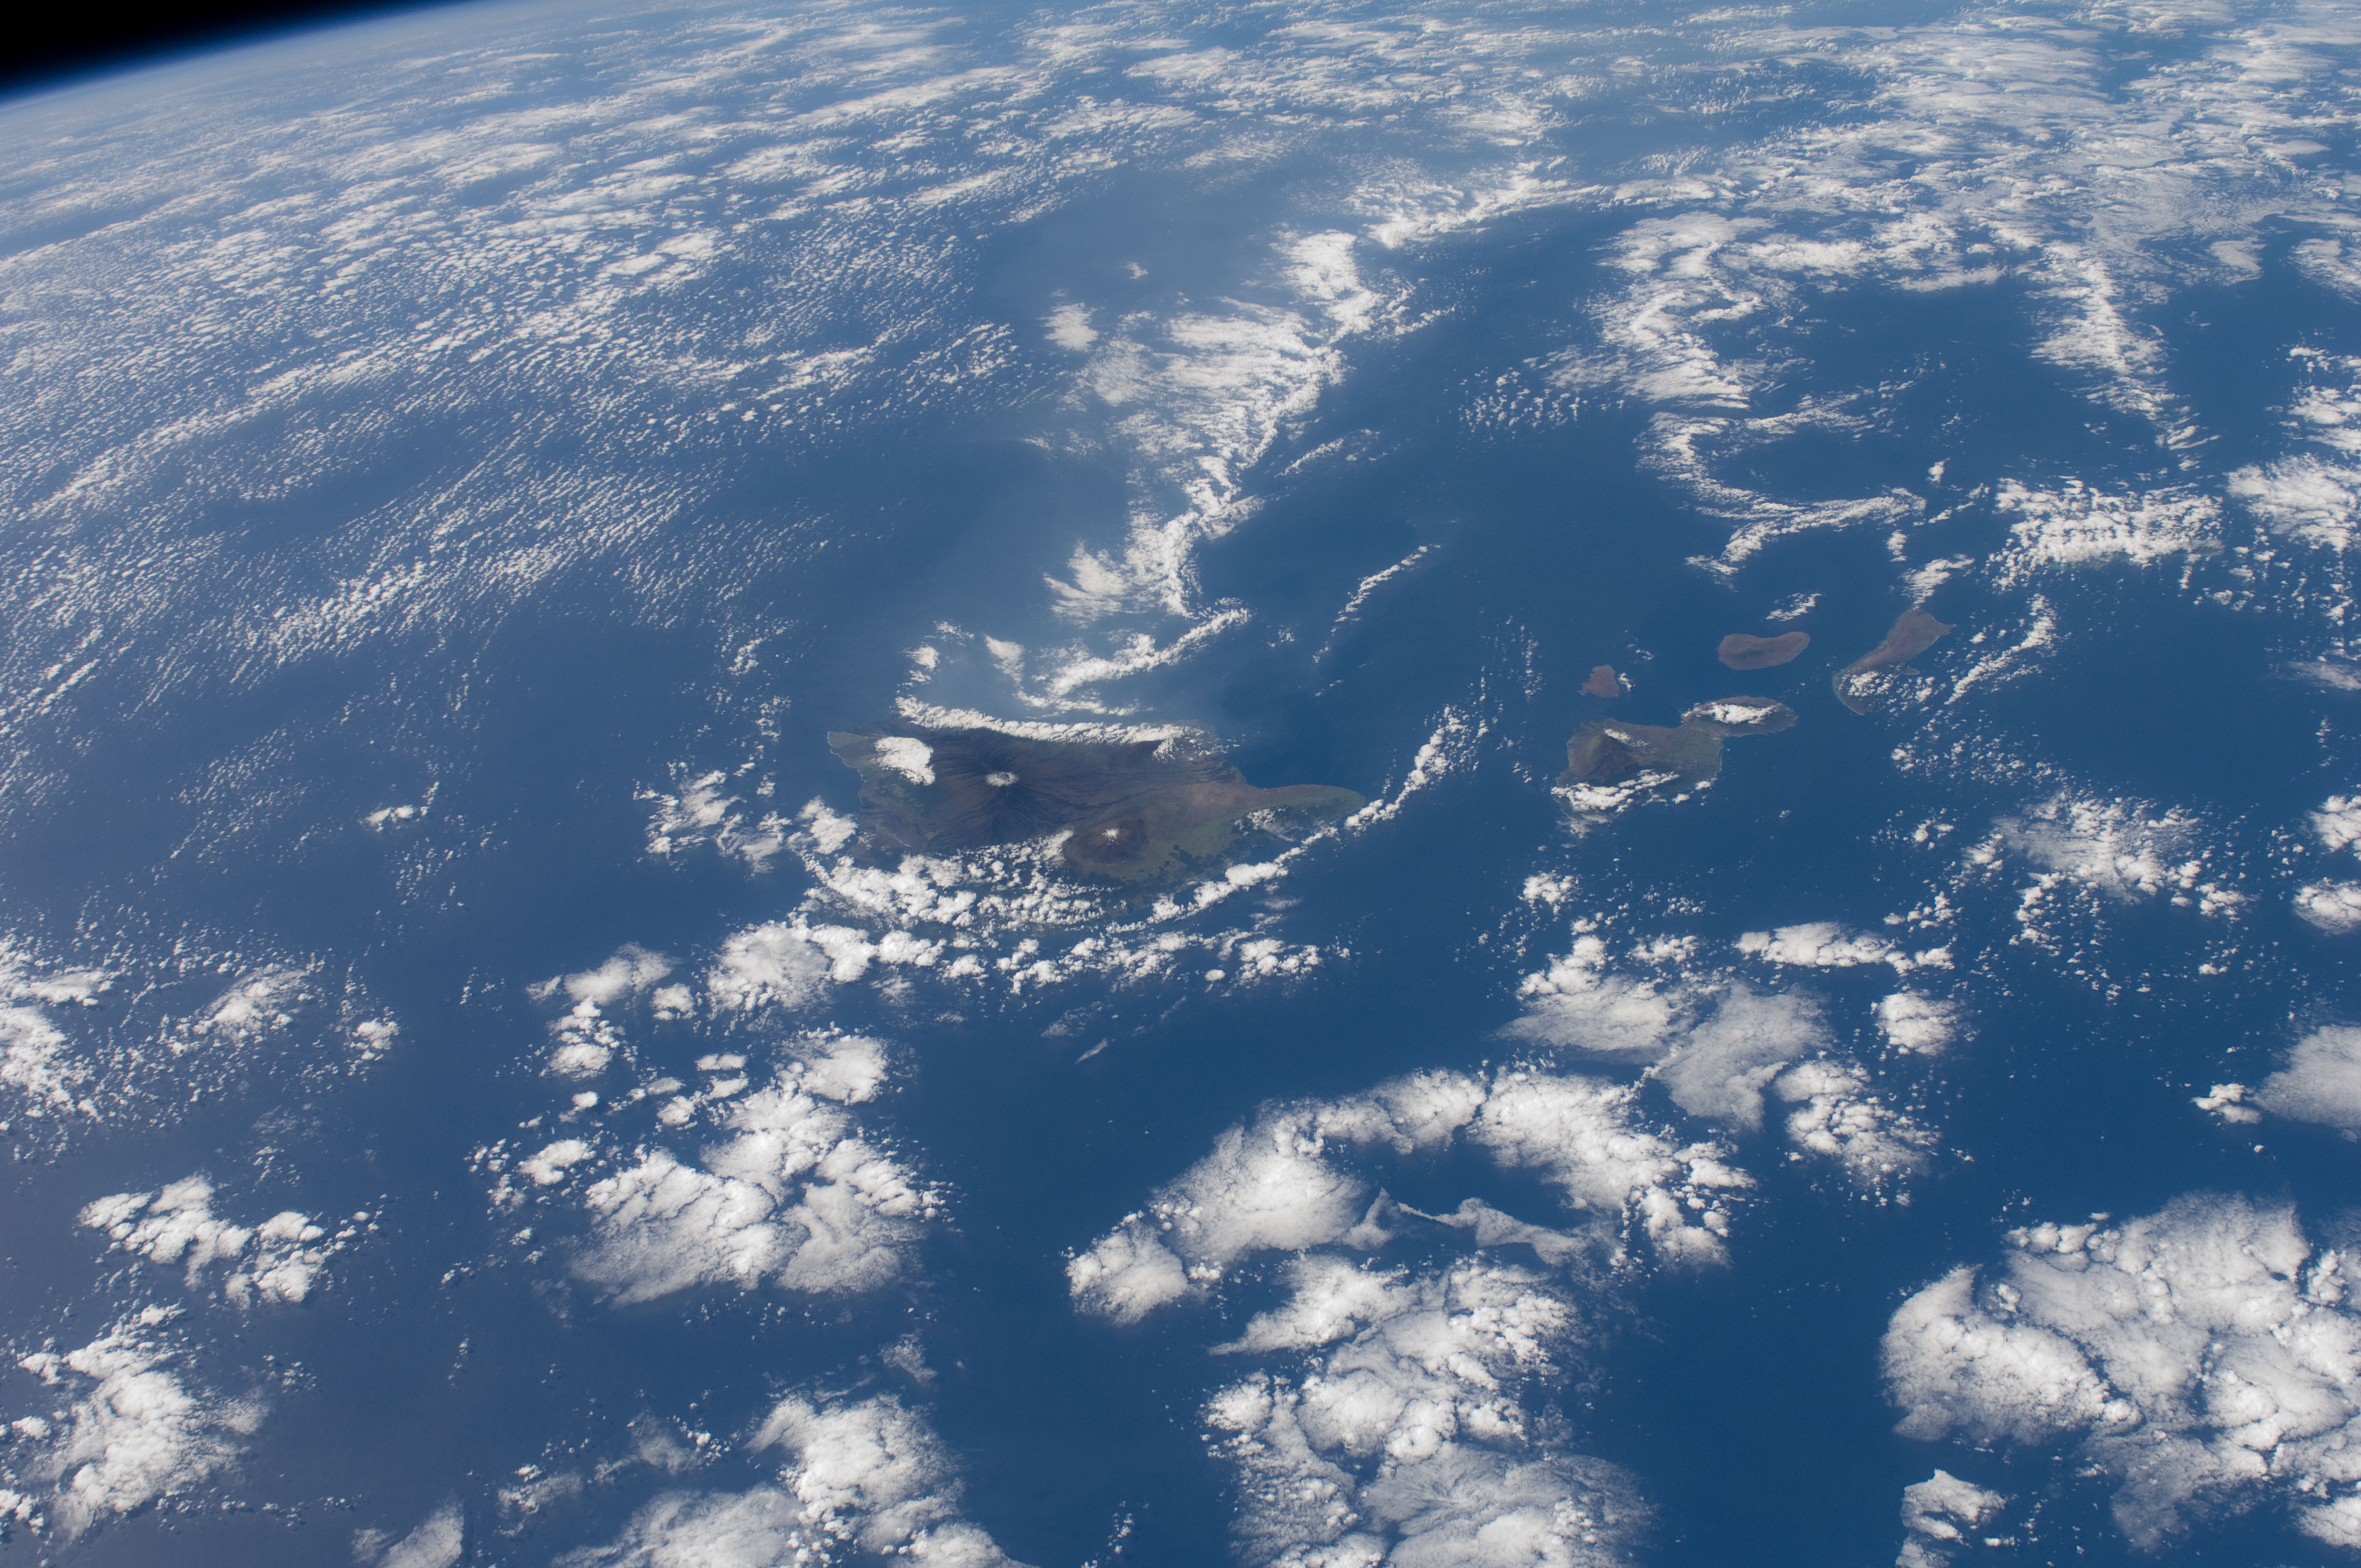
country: USA-HAWAII
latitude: 20.0
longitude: -156.0
